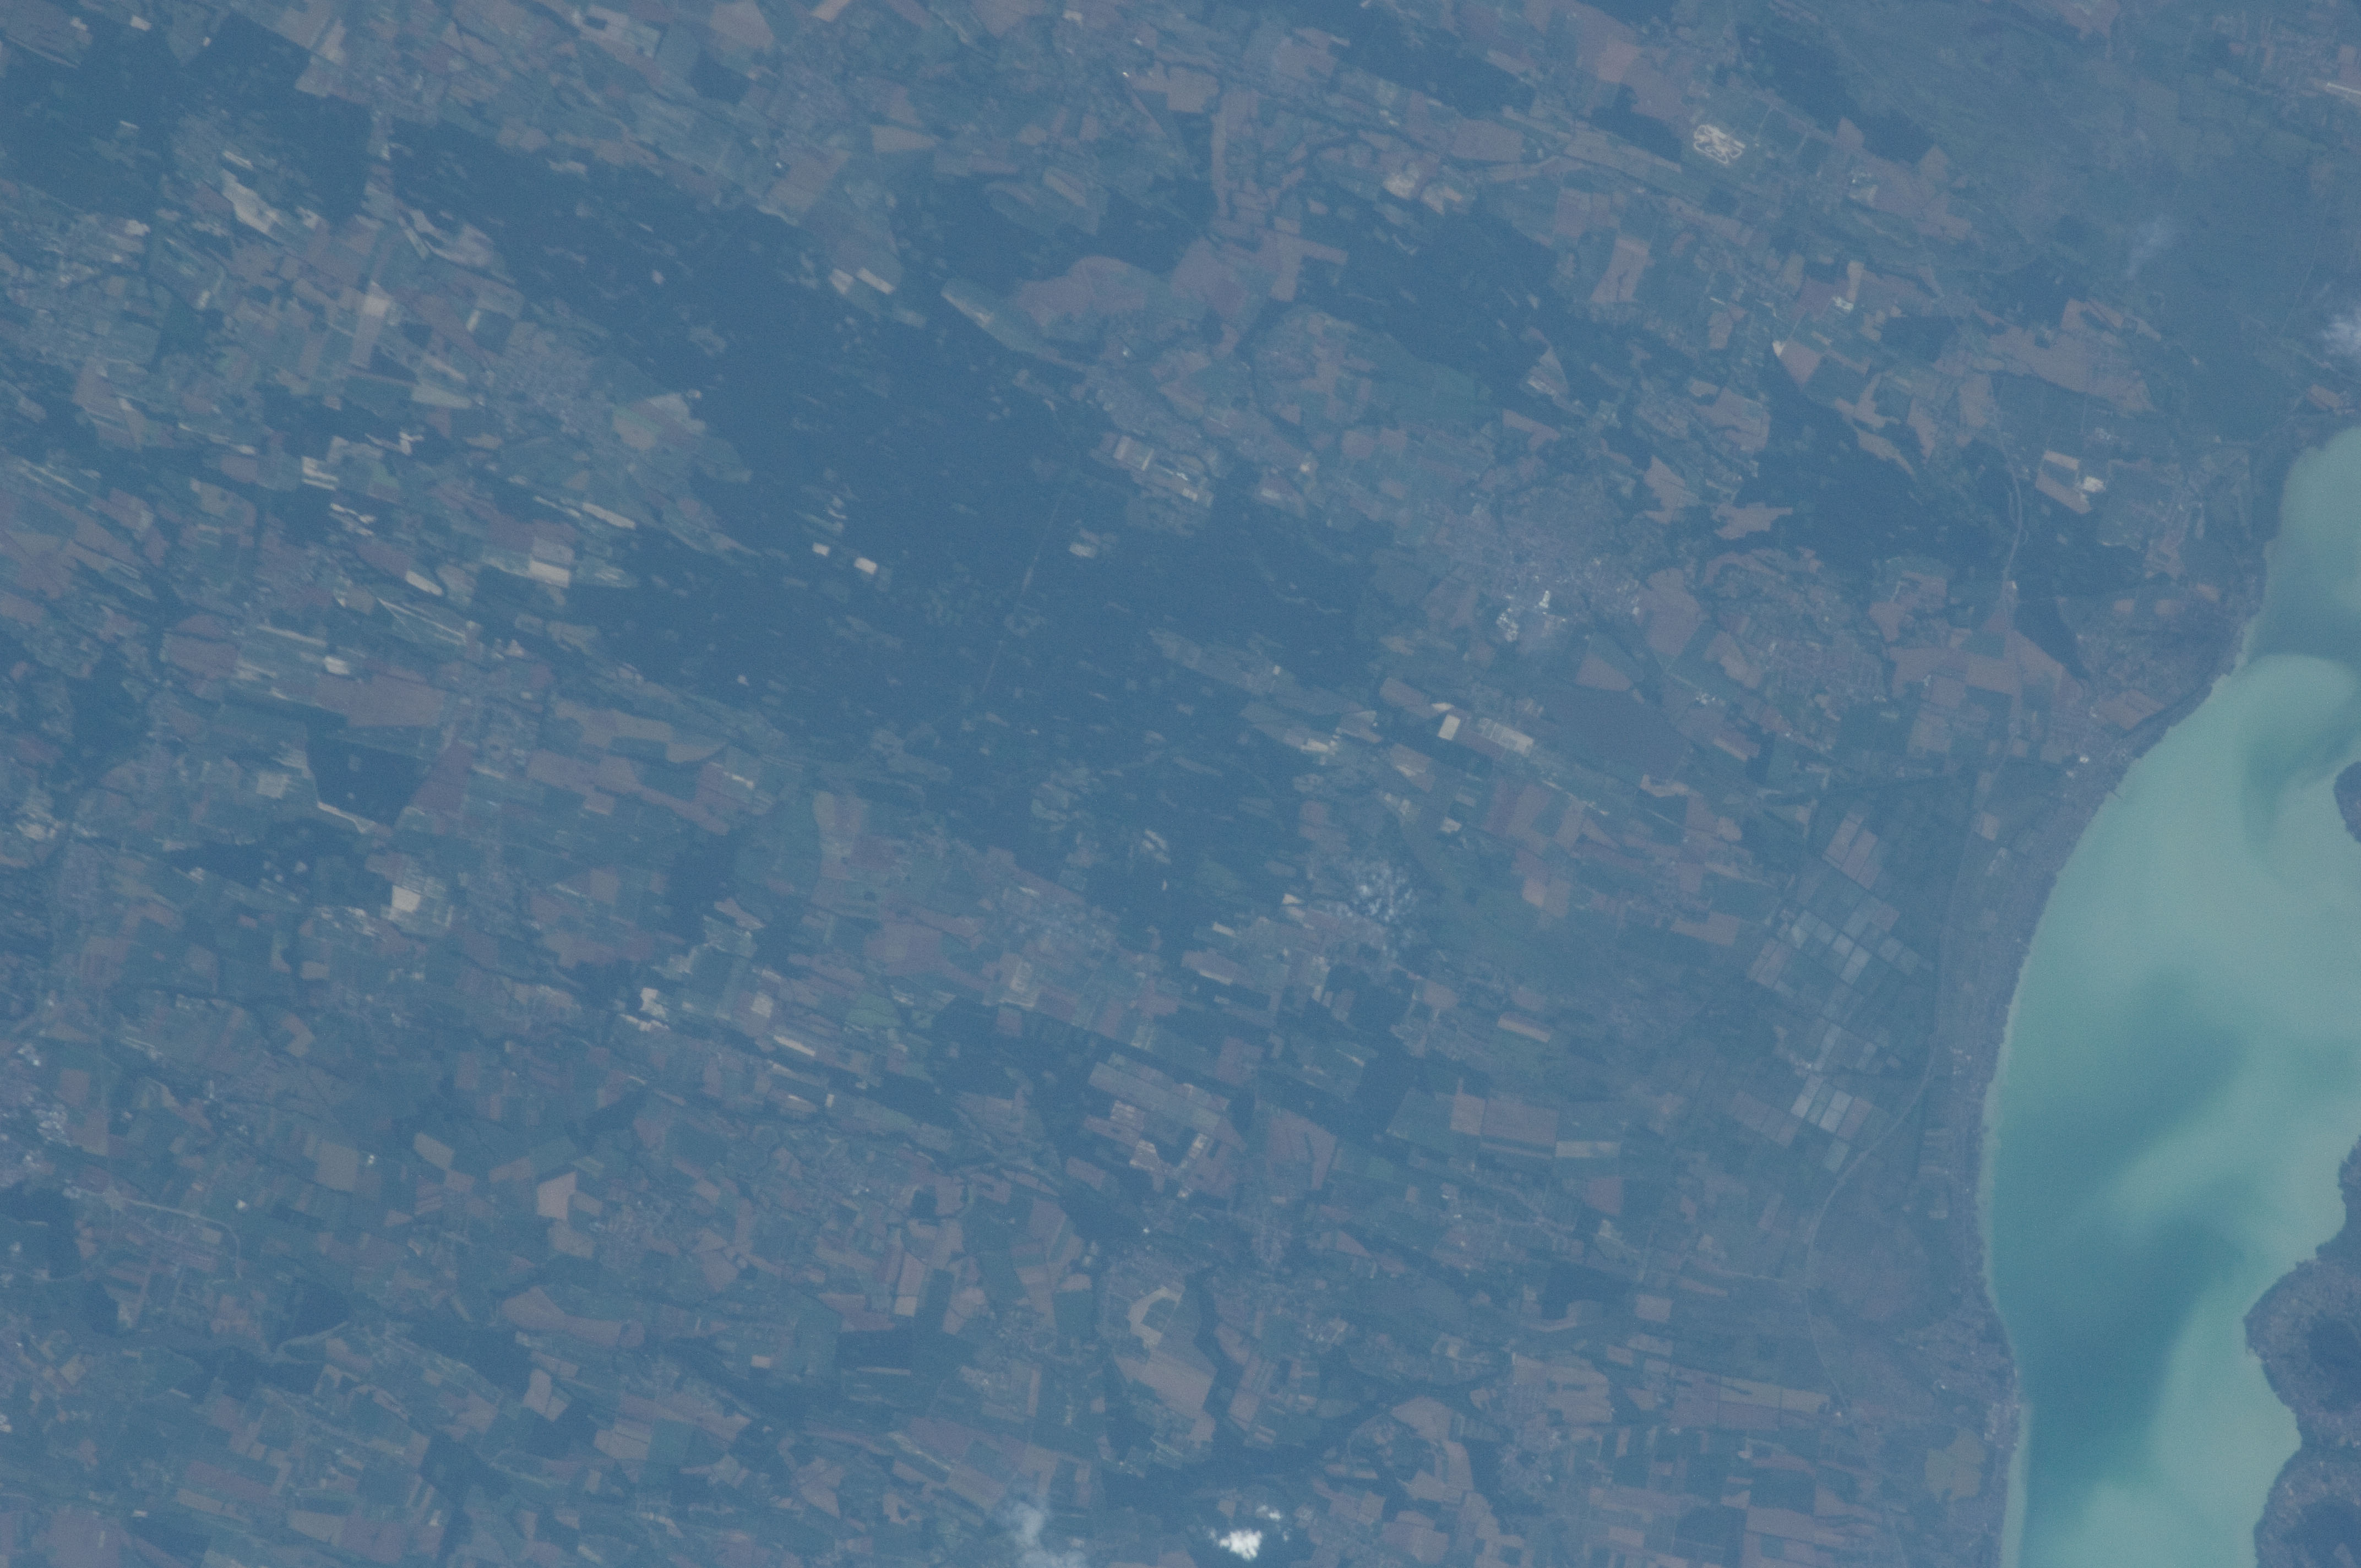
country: HUNGARY
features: LAKE BALATON, AGR., MARCALI
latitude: 46.5
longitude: 17.3
